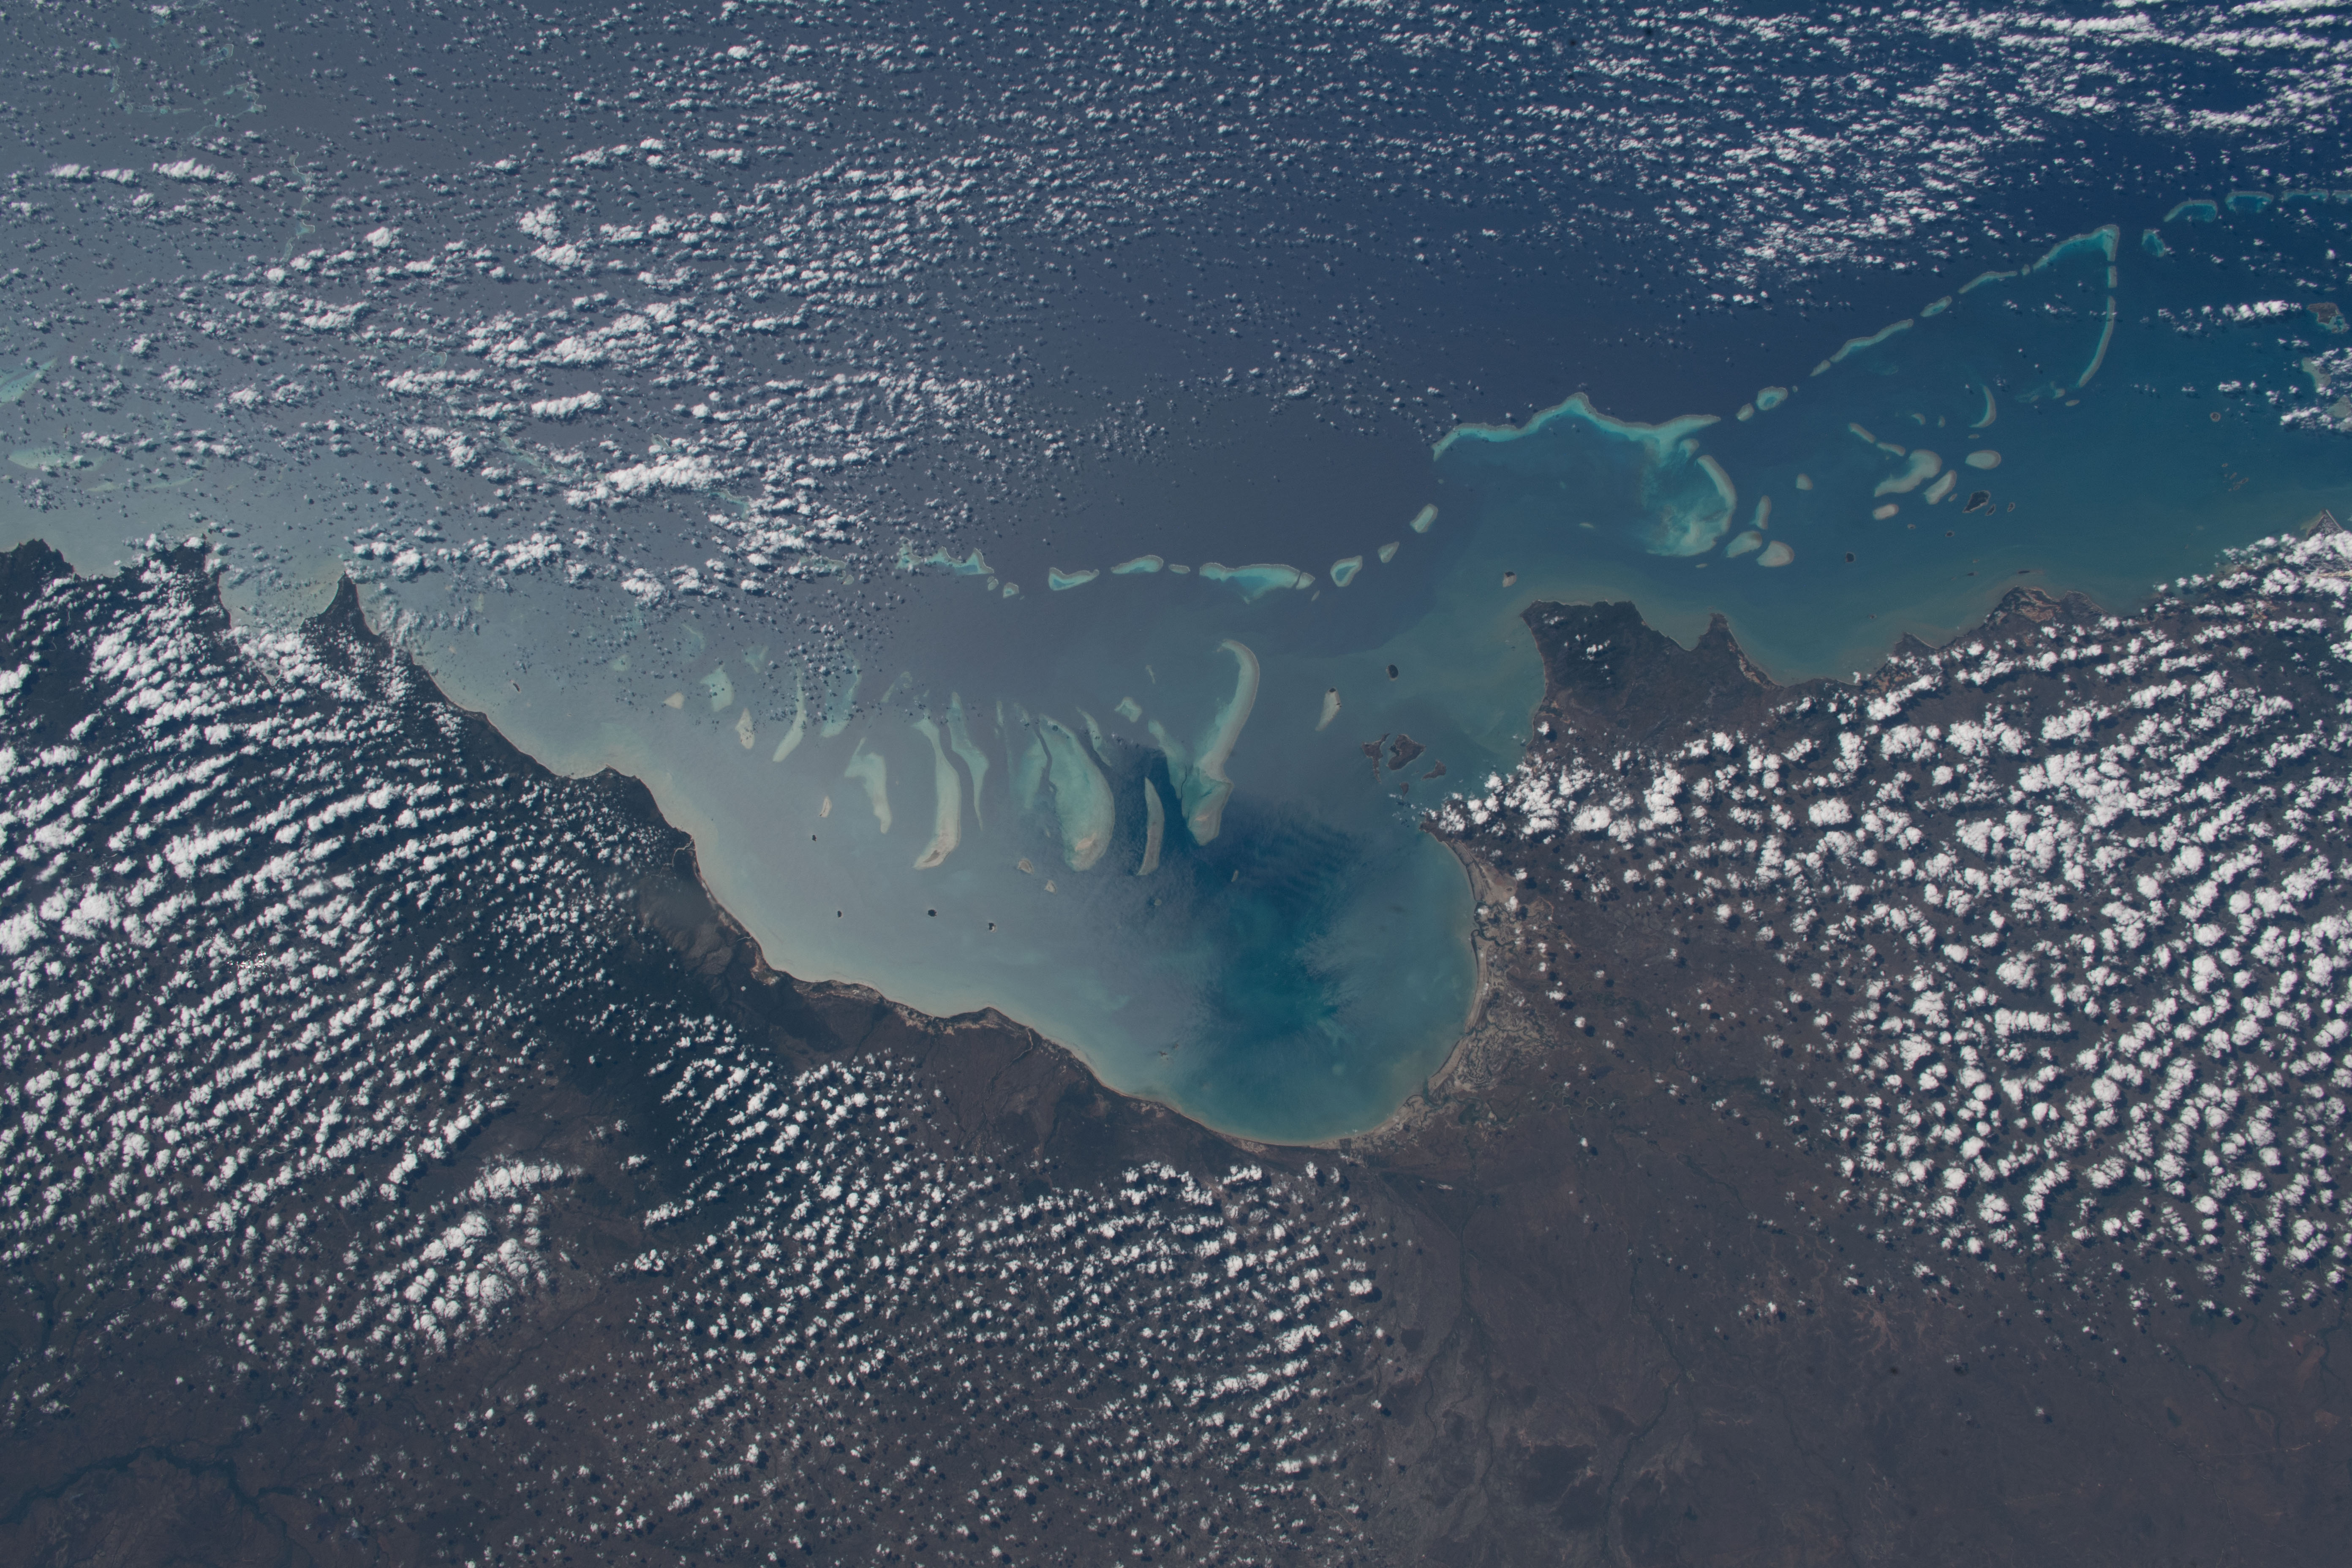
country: AUSTRALIA-Q
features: REEF, CAPE MELVILLE NATIONAL PARK, CORAL SEA.
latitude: -14.3
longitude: 144.6
